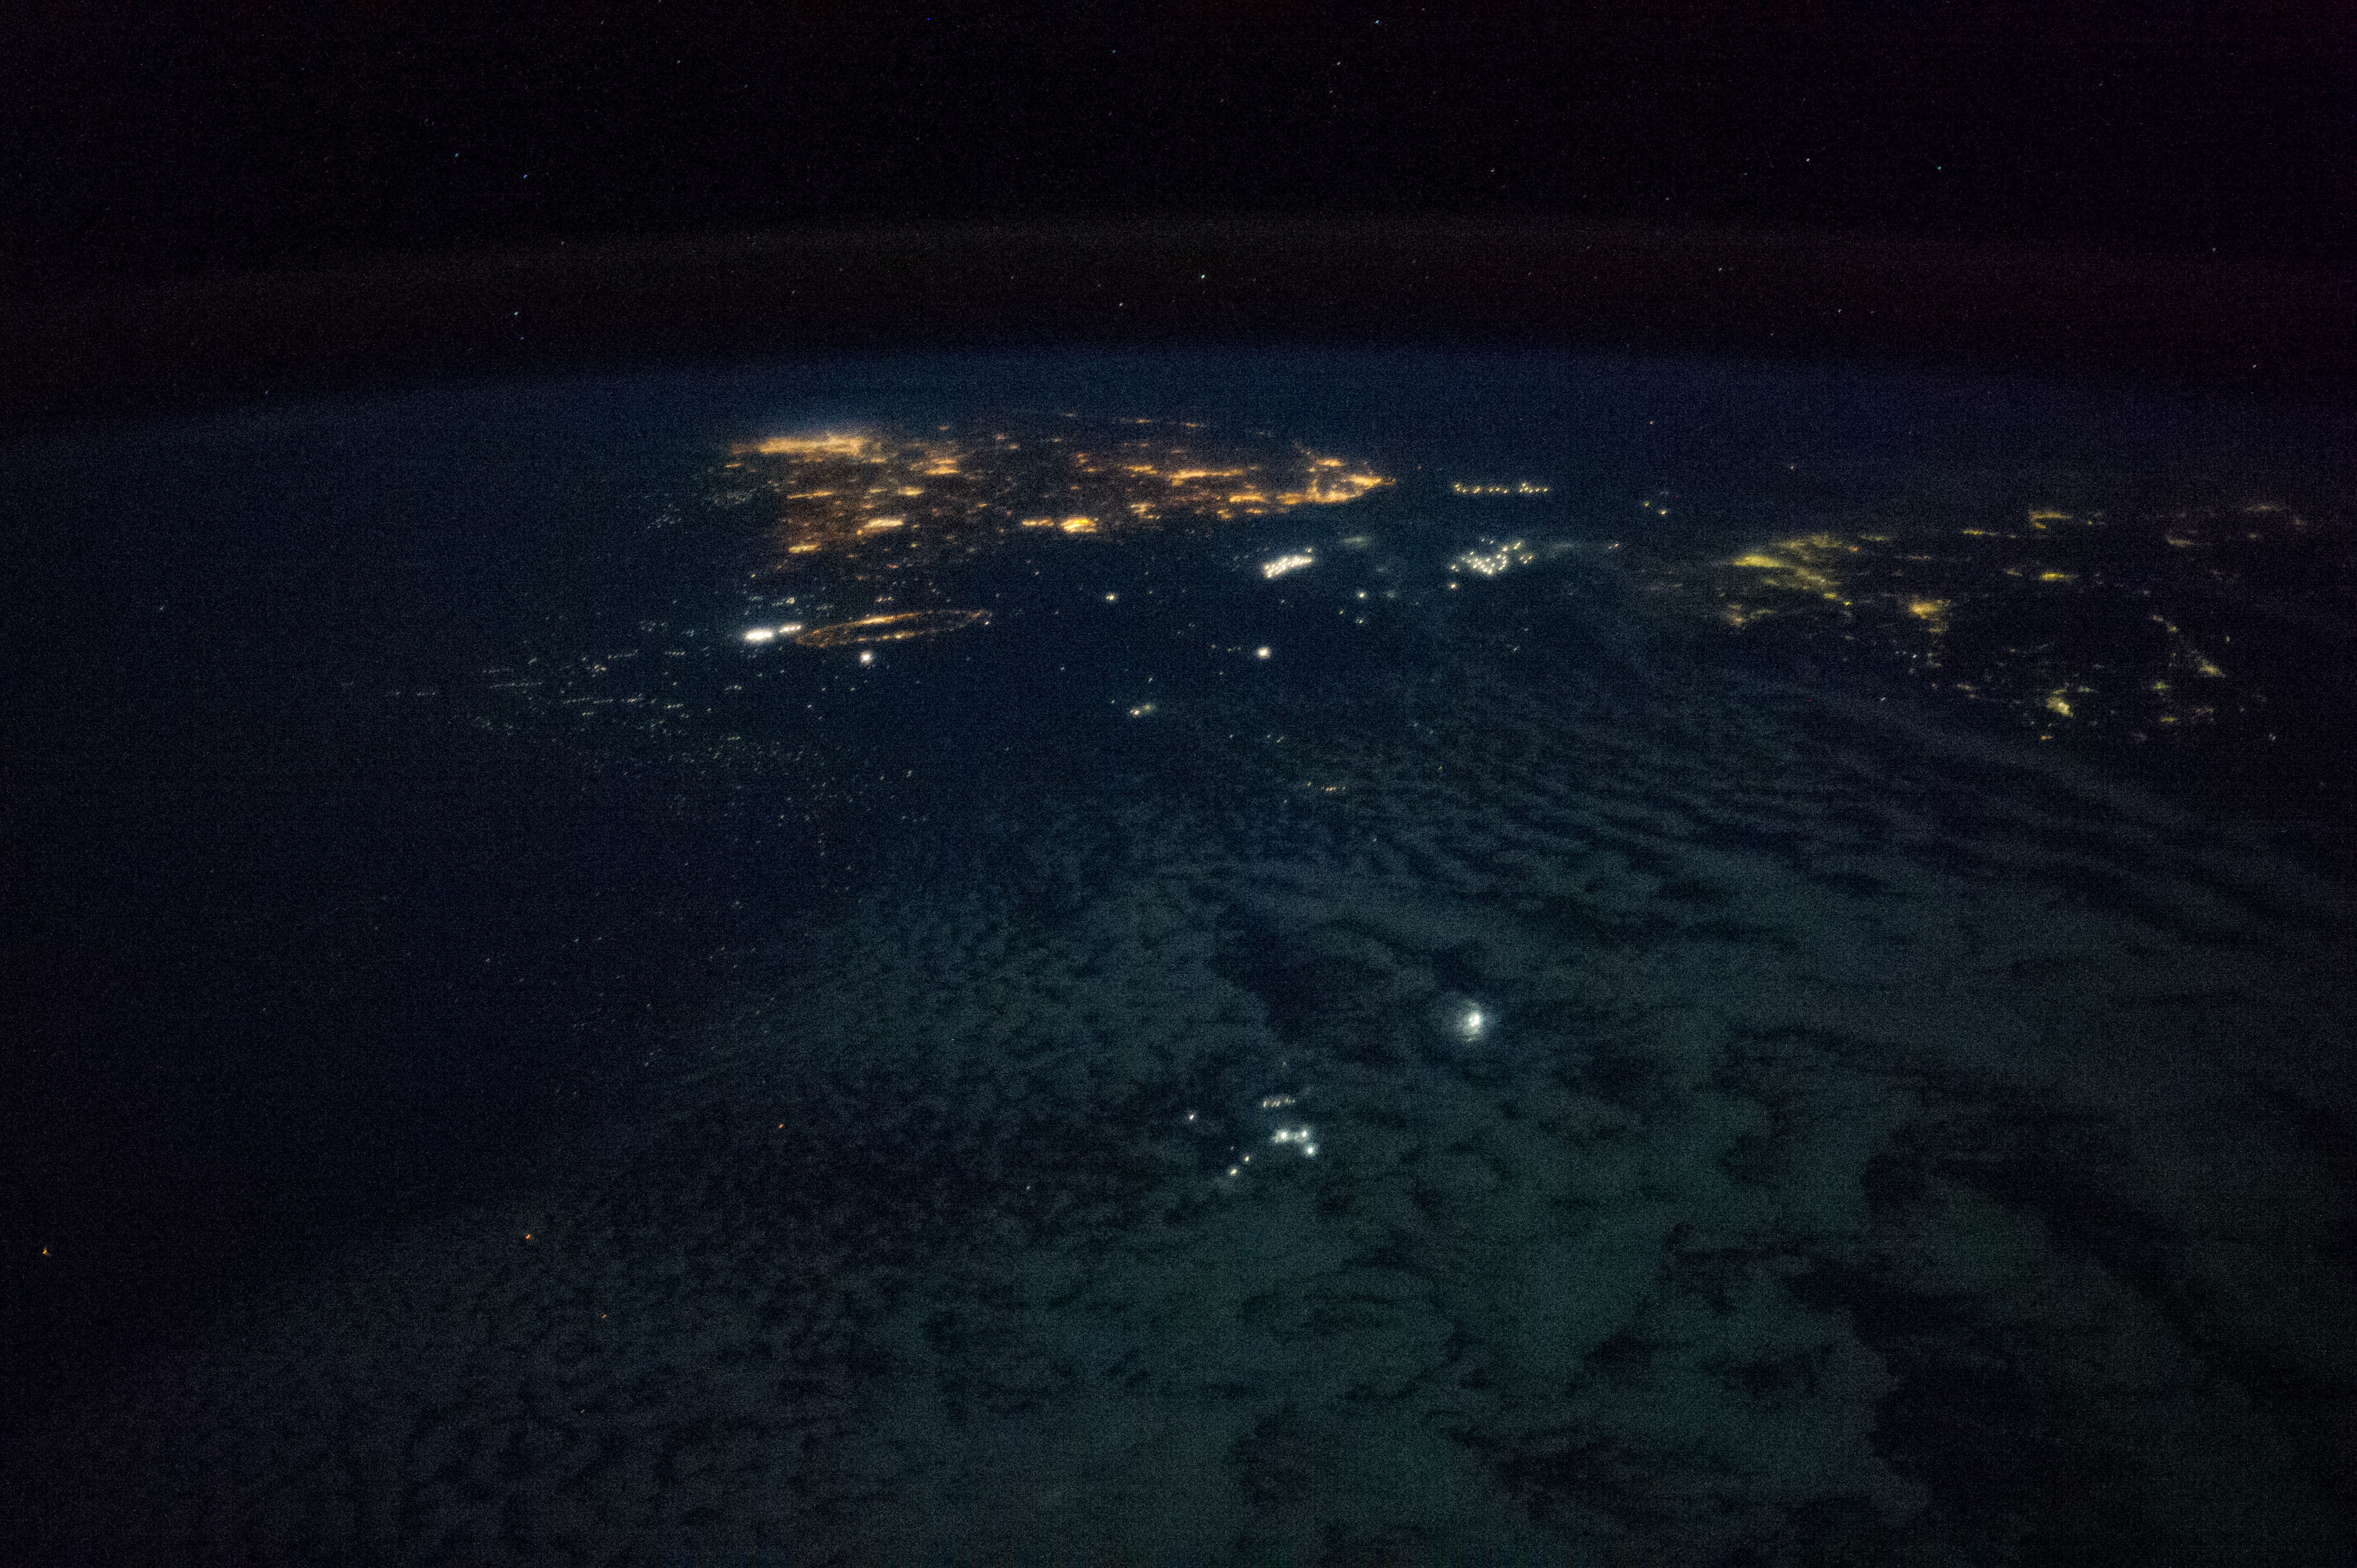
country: JAPAN
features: AT NIGHT, EAST CHINA SEA, COAST, JEJU CITY, NAGASAKI CITY, CHIRI-SAN MOUNTAIN
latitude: 32.3
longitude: 127.5
